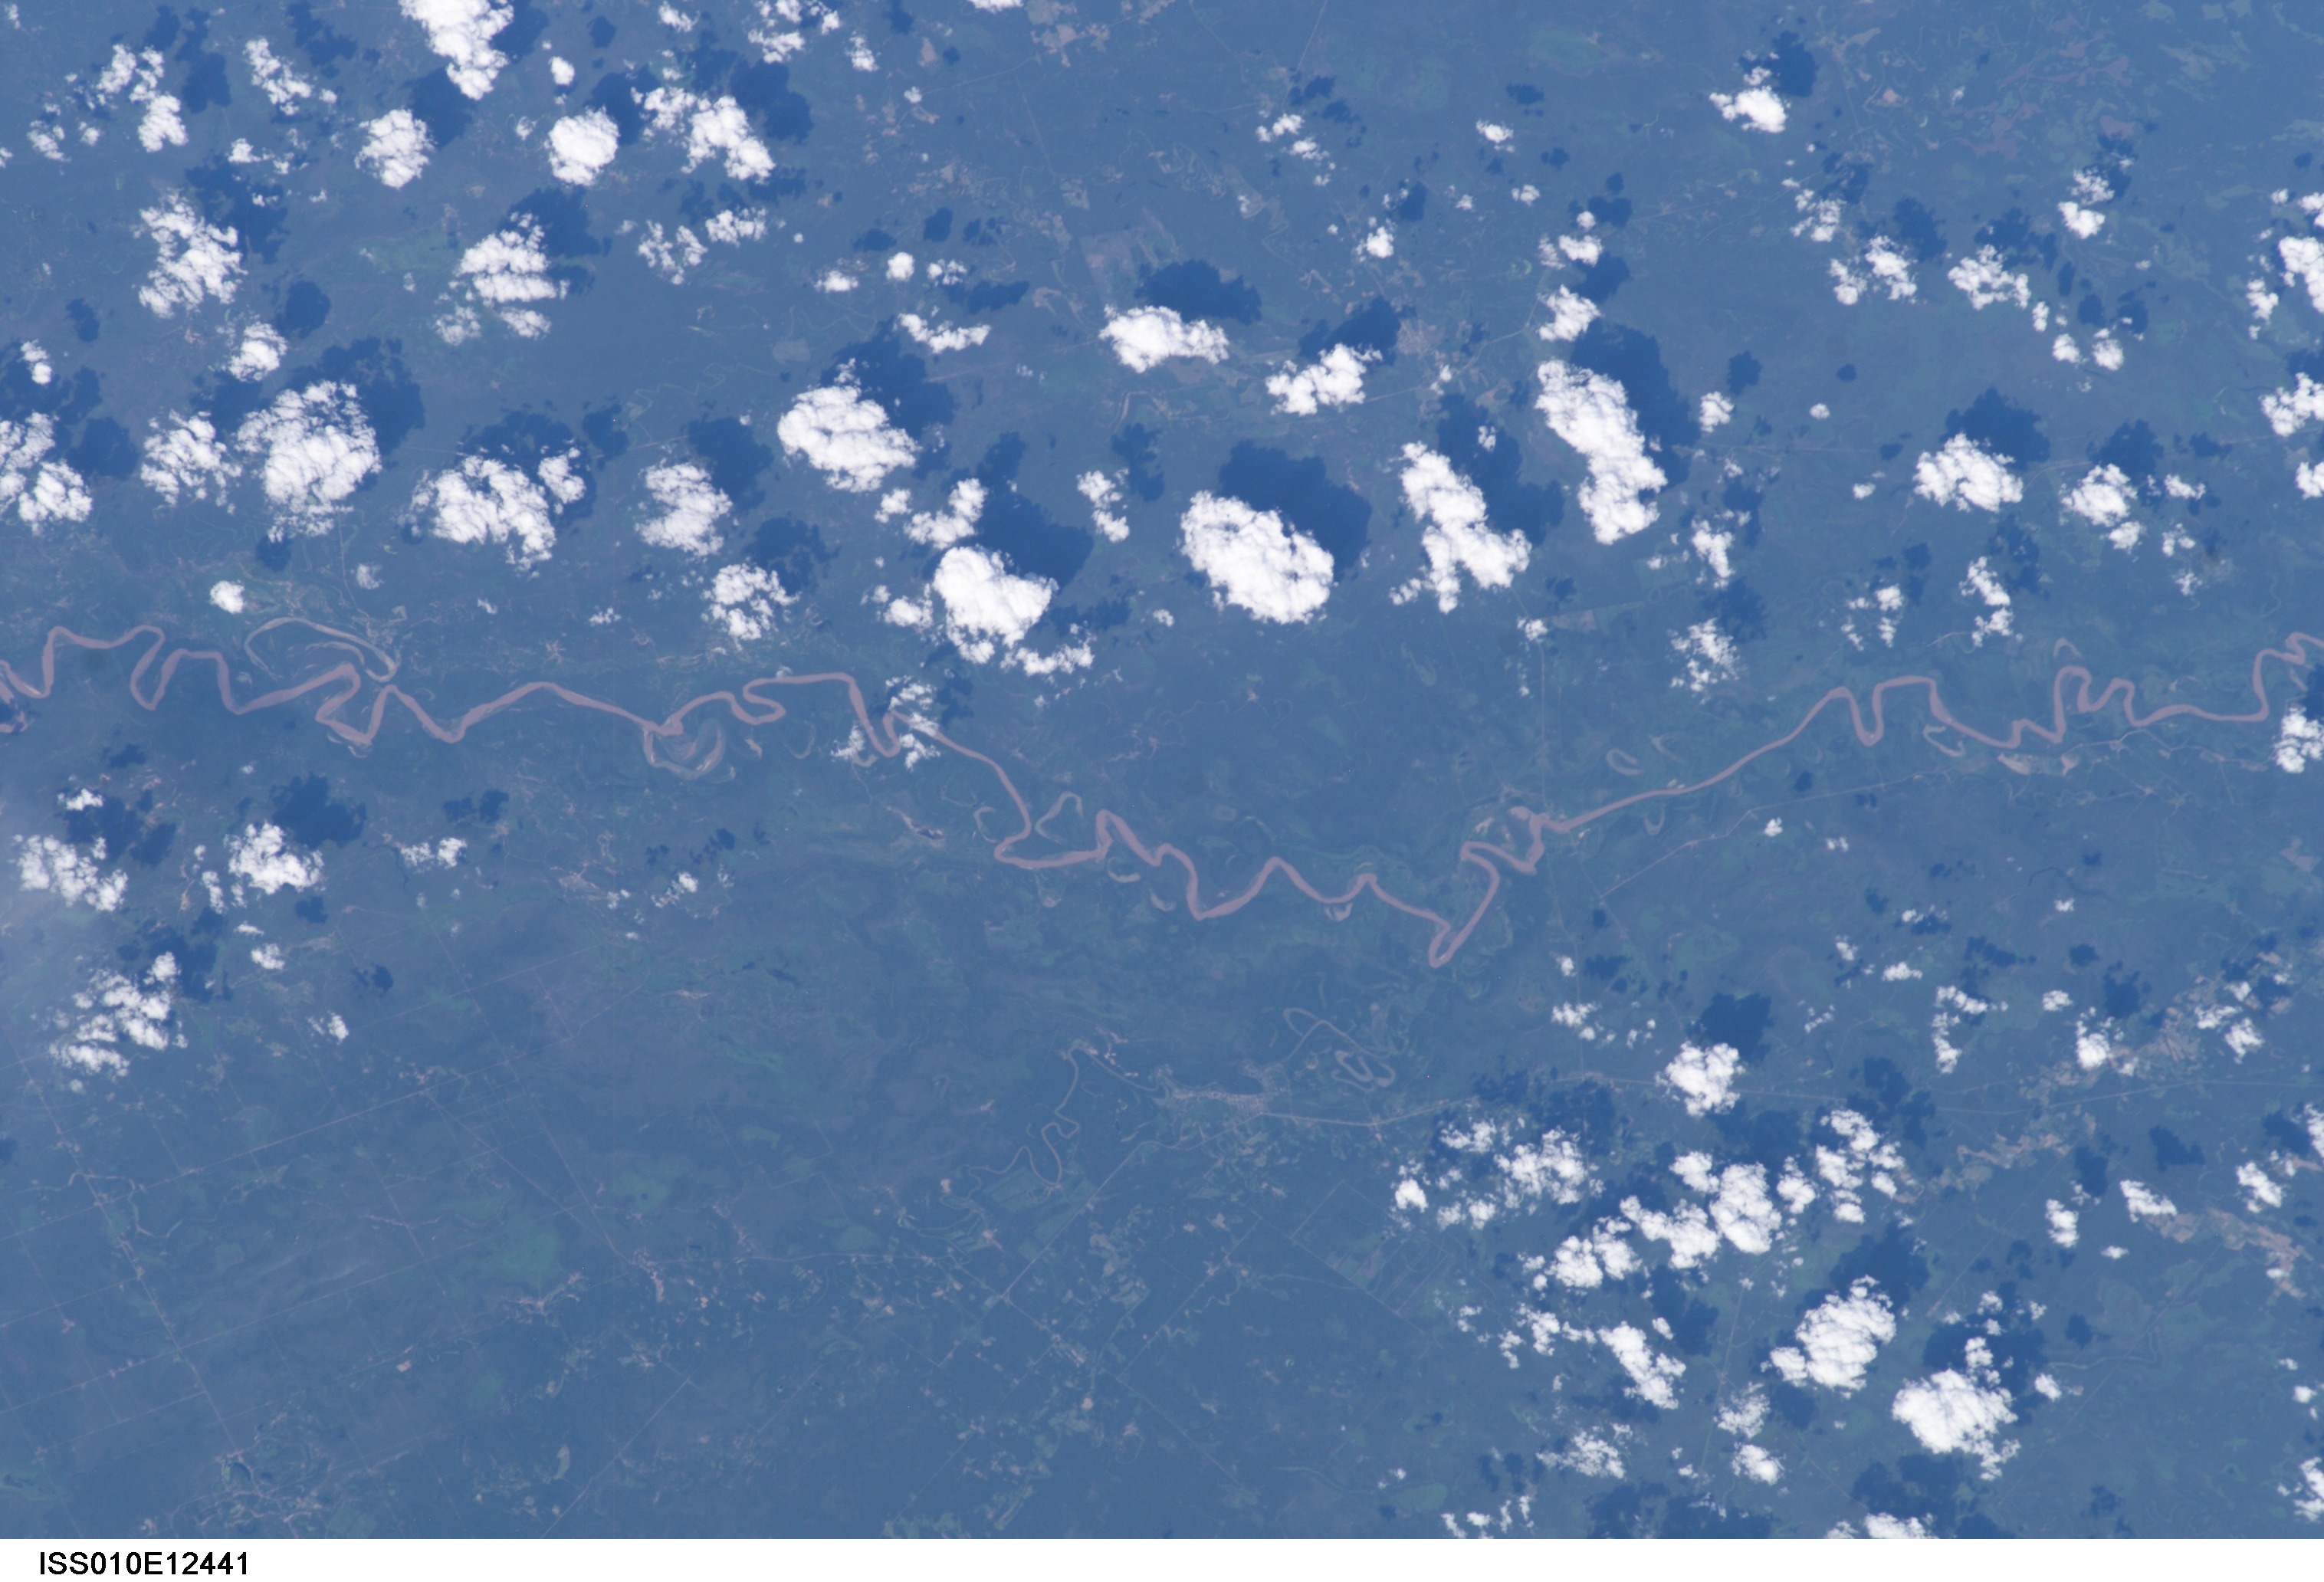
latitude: -25.5
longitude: -60.0
